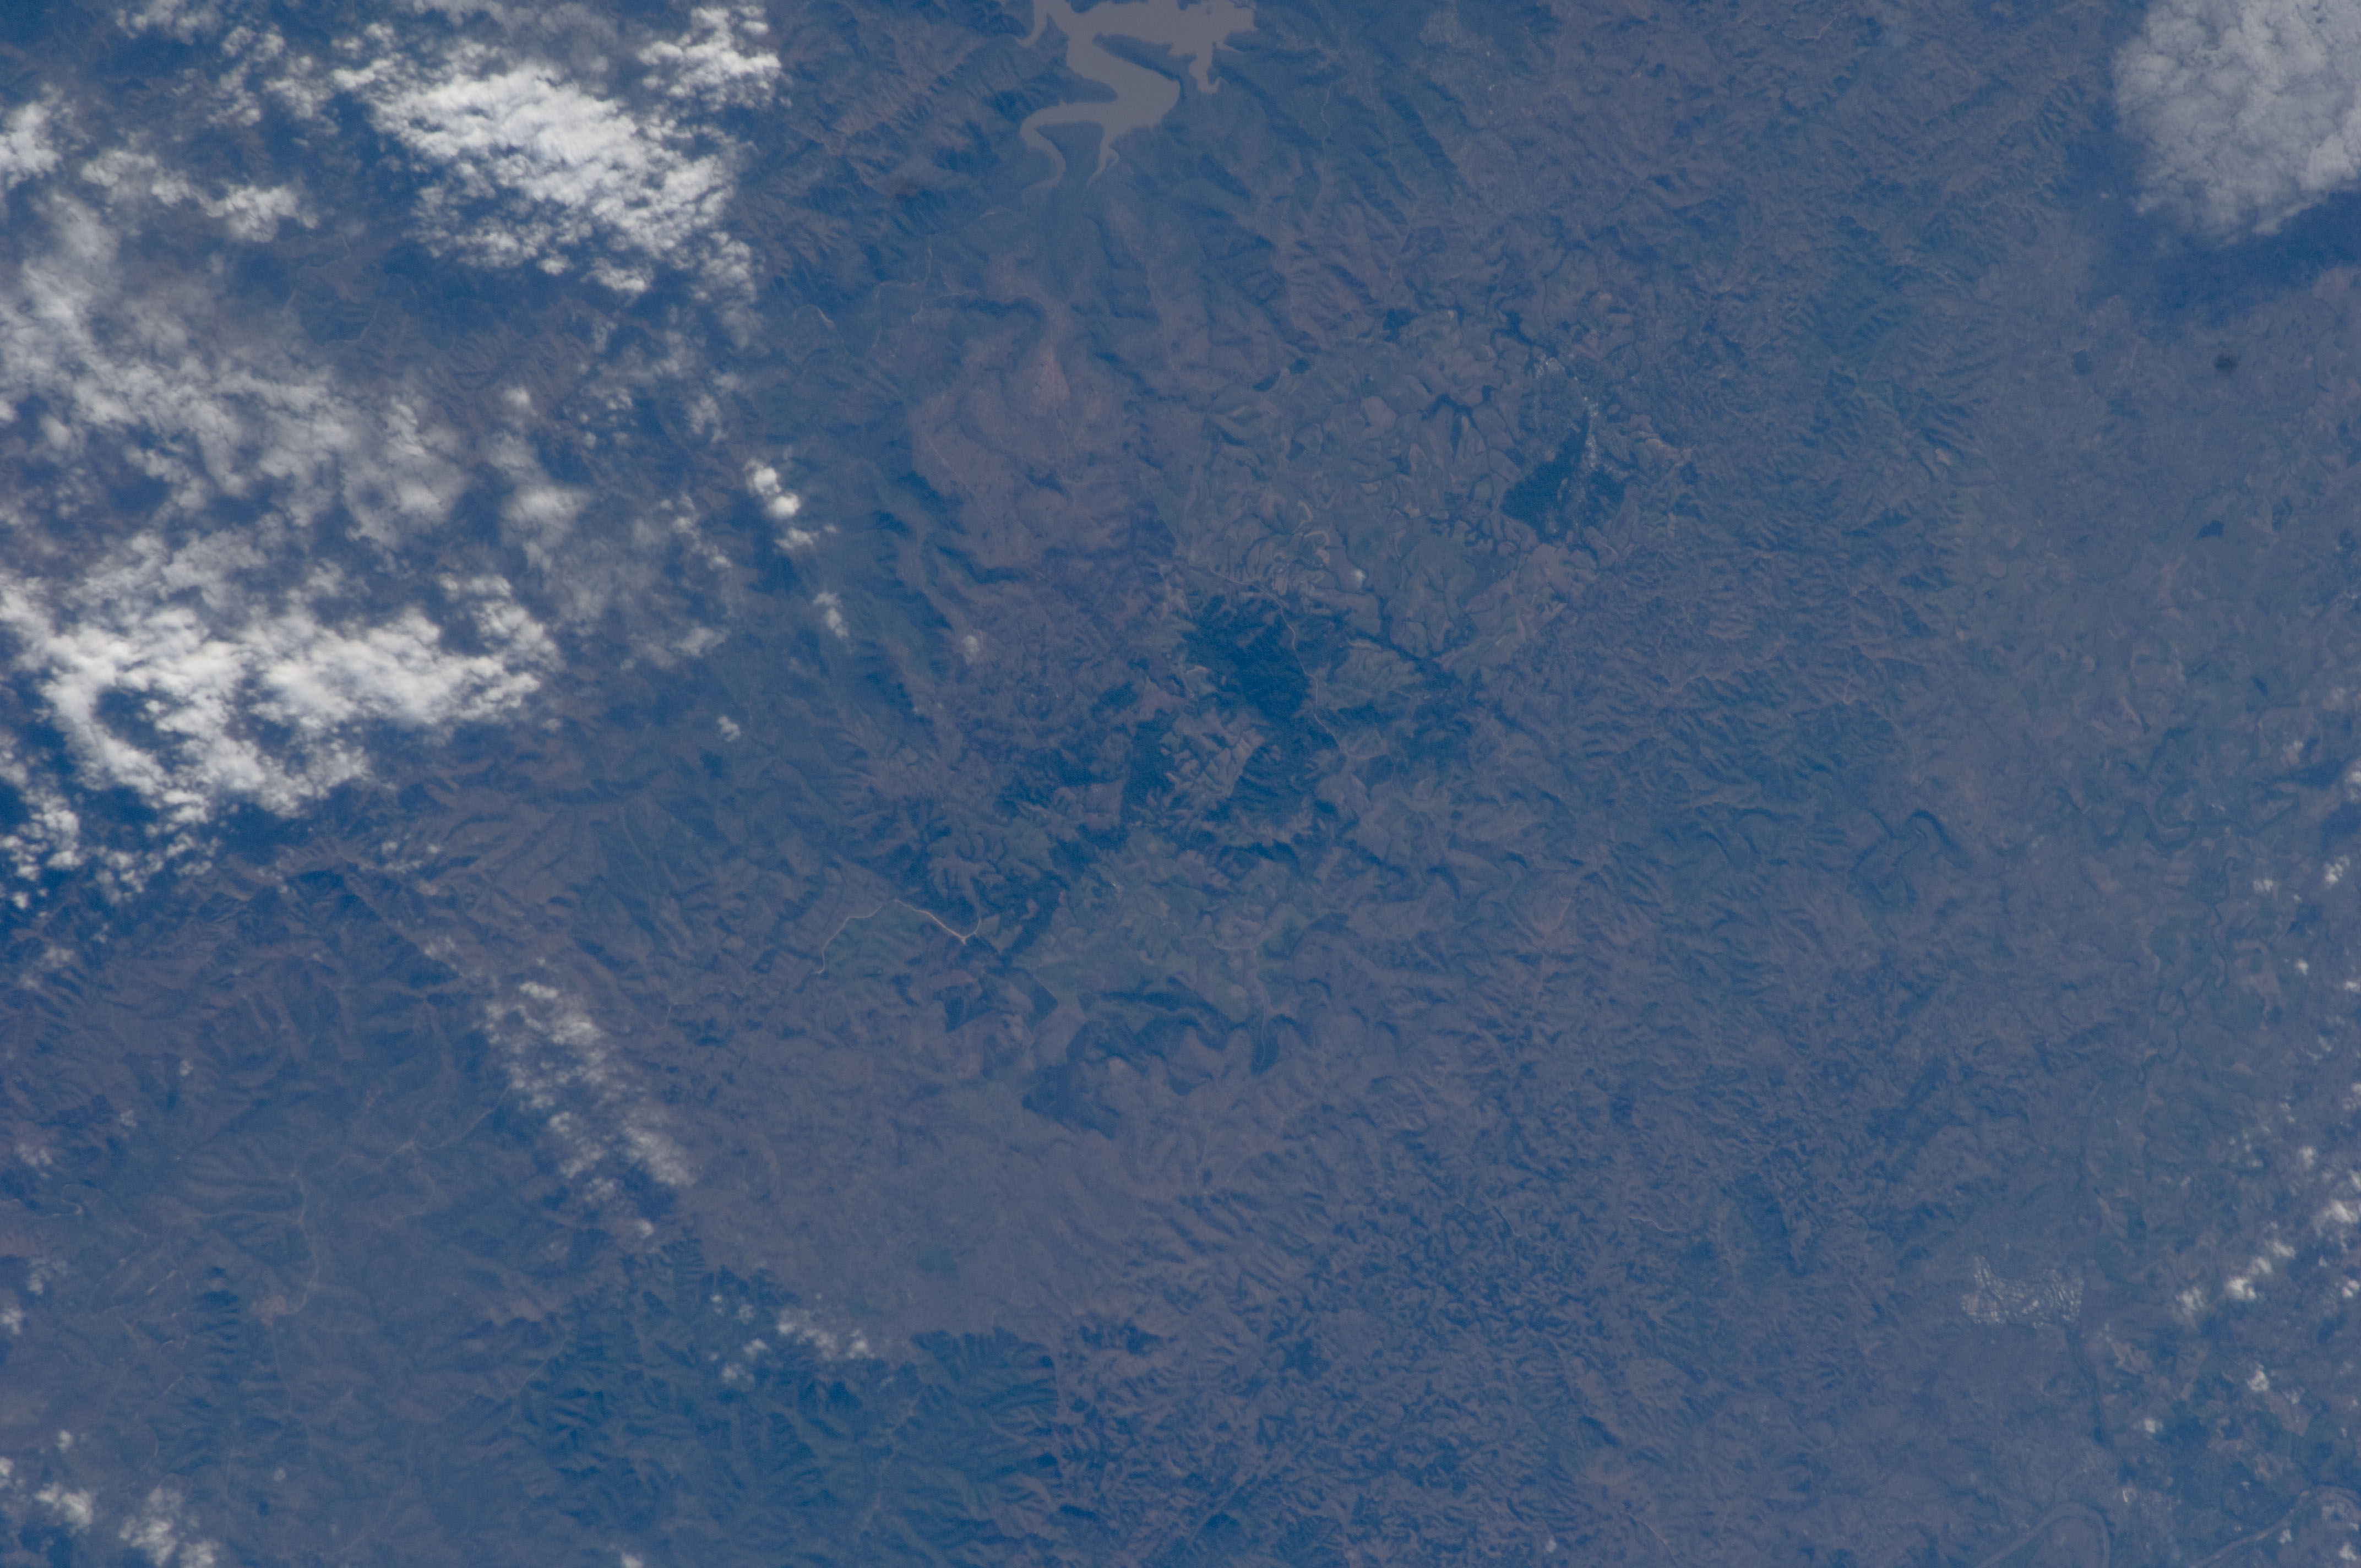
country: REPUBLIC SOUTH AFRICA
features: GOEDERTROU DAM, ESHOWE, AGR., TIMBER
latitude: -28.9
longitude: 31.5
